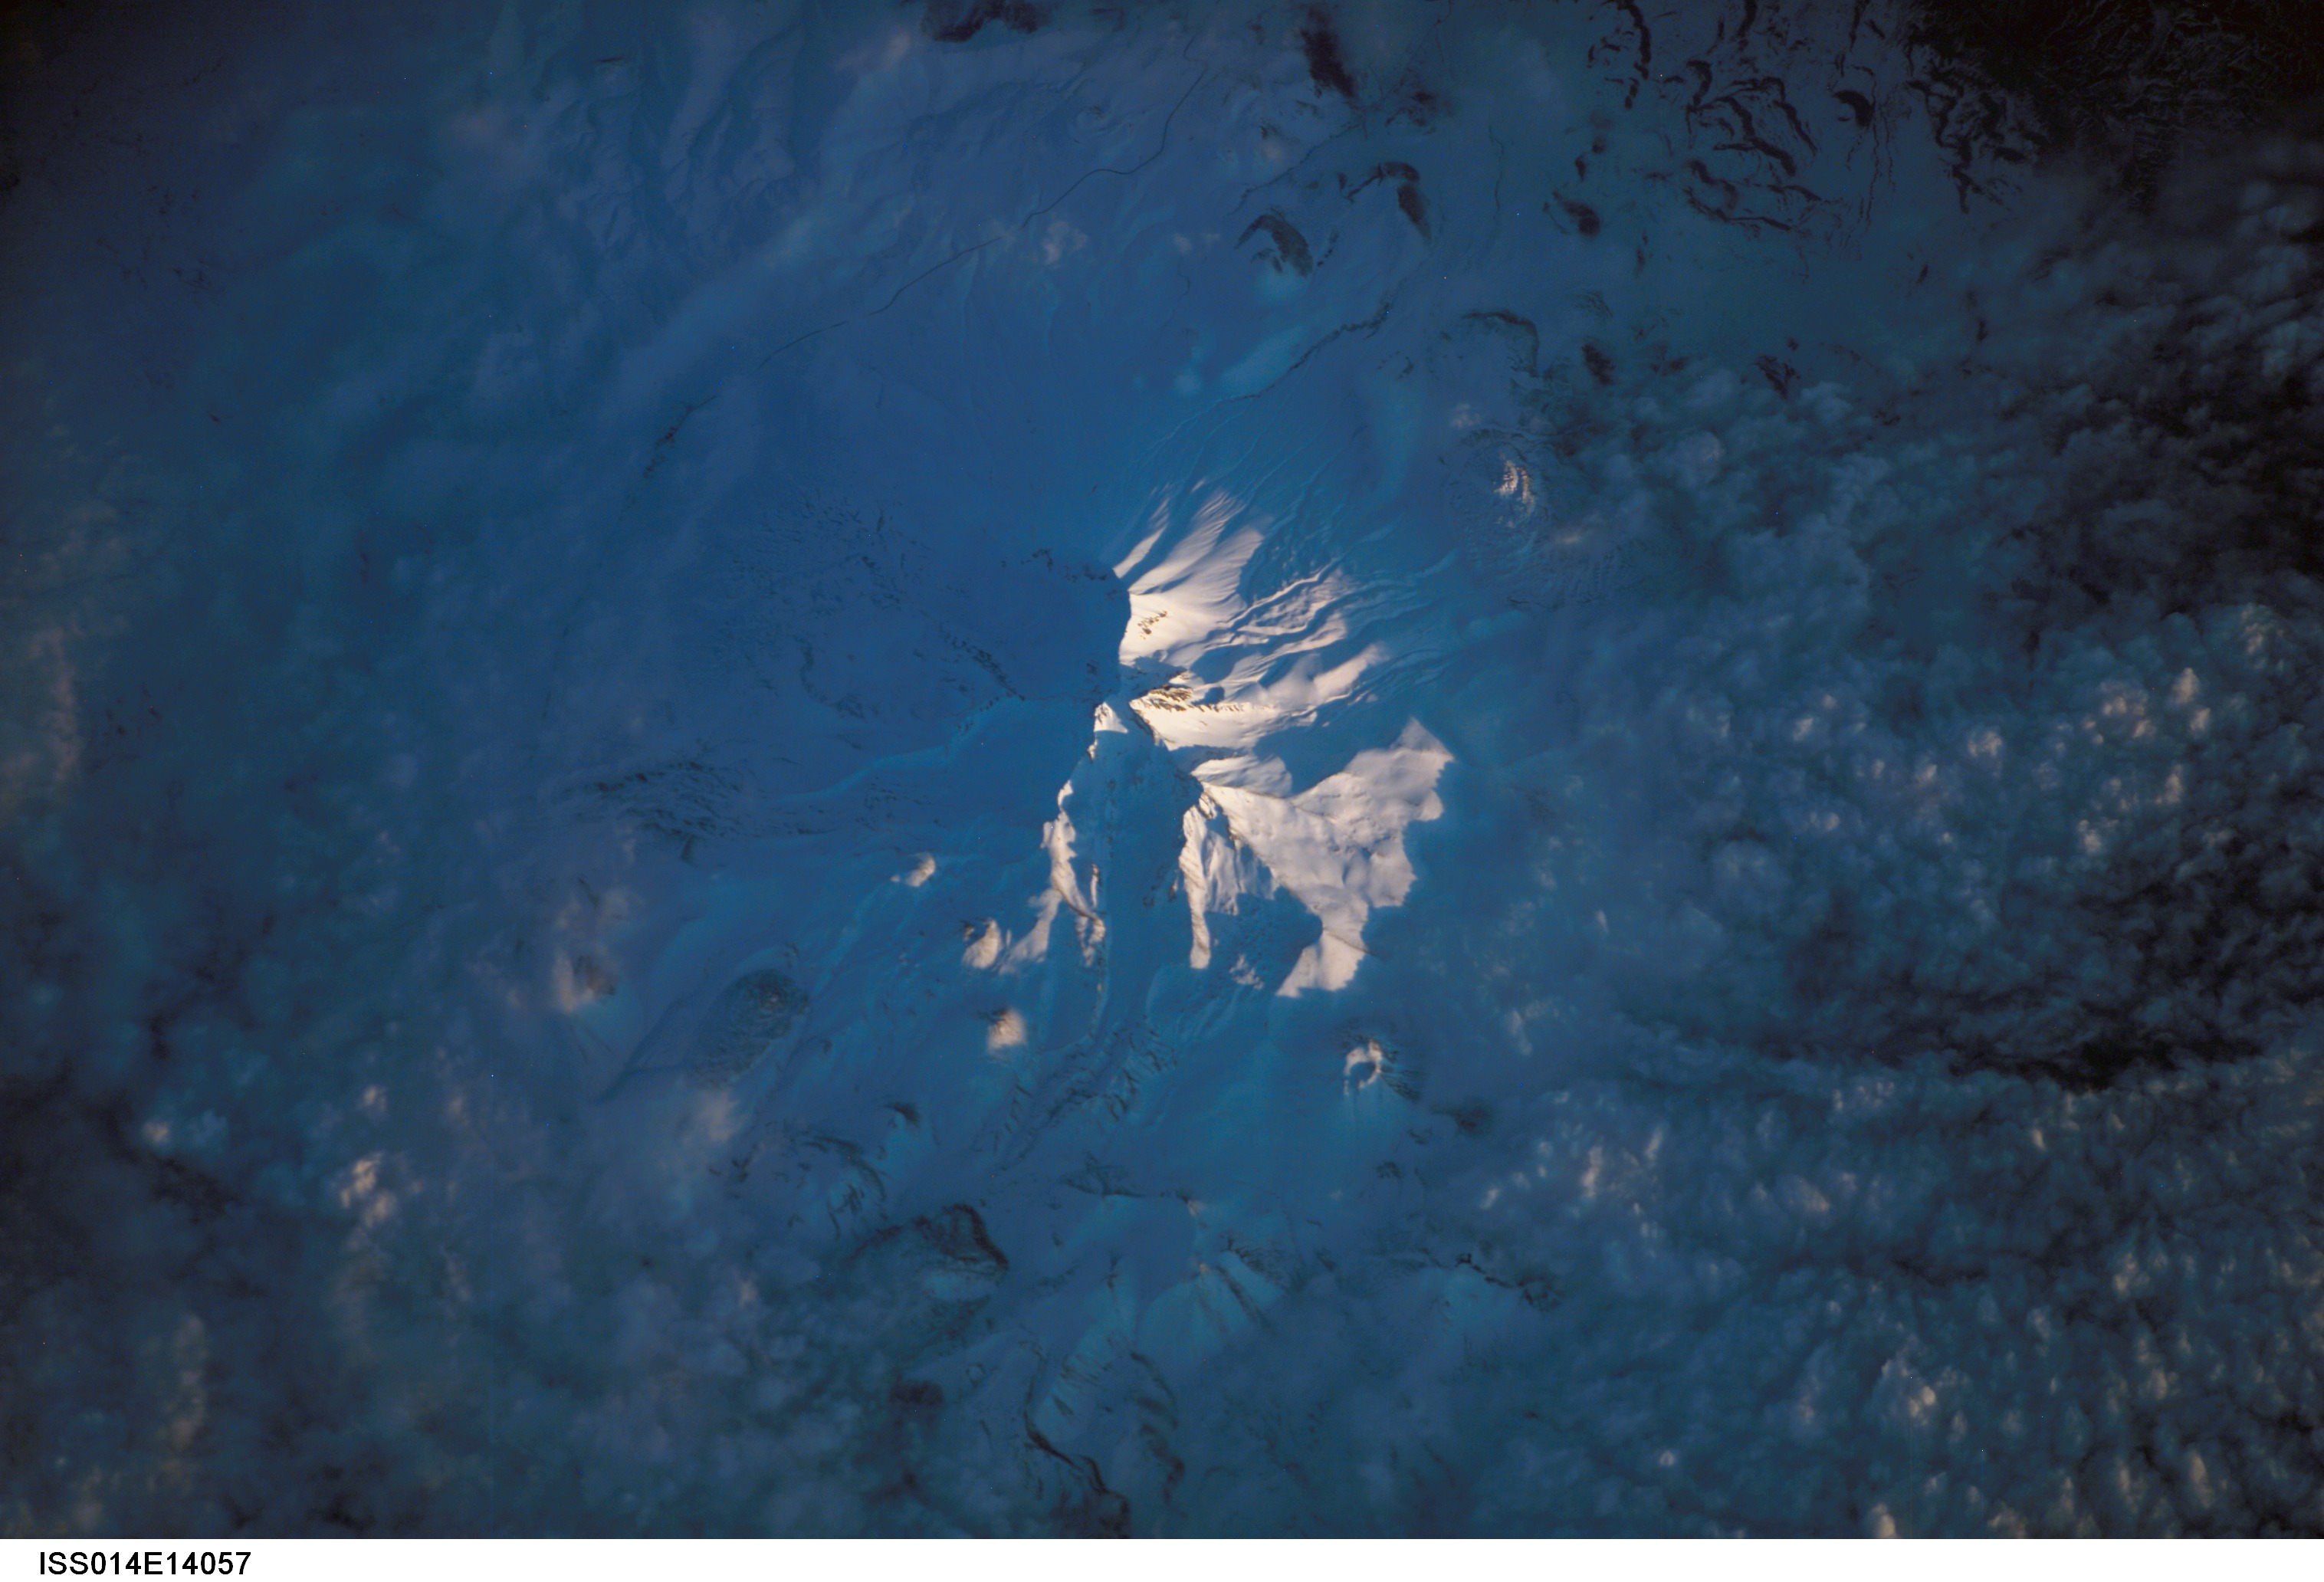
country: TURKEY
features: MT. ERCIYES, SNOW
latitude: 38.5
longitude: 35.4
